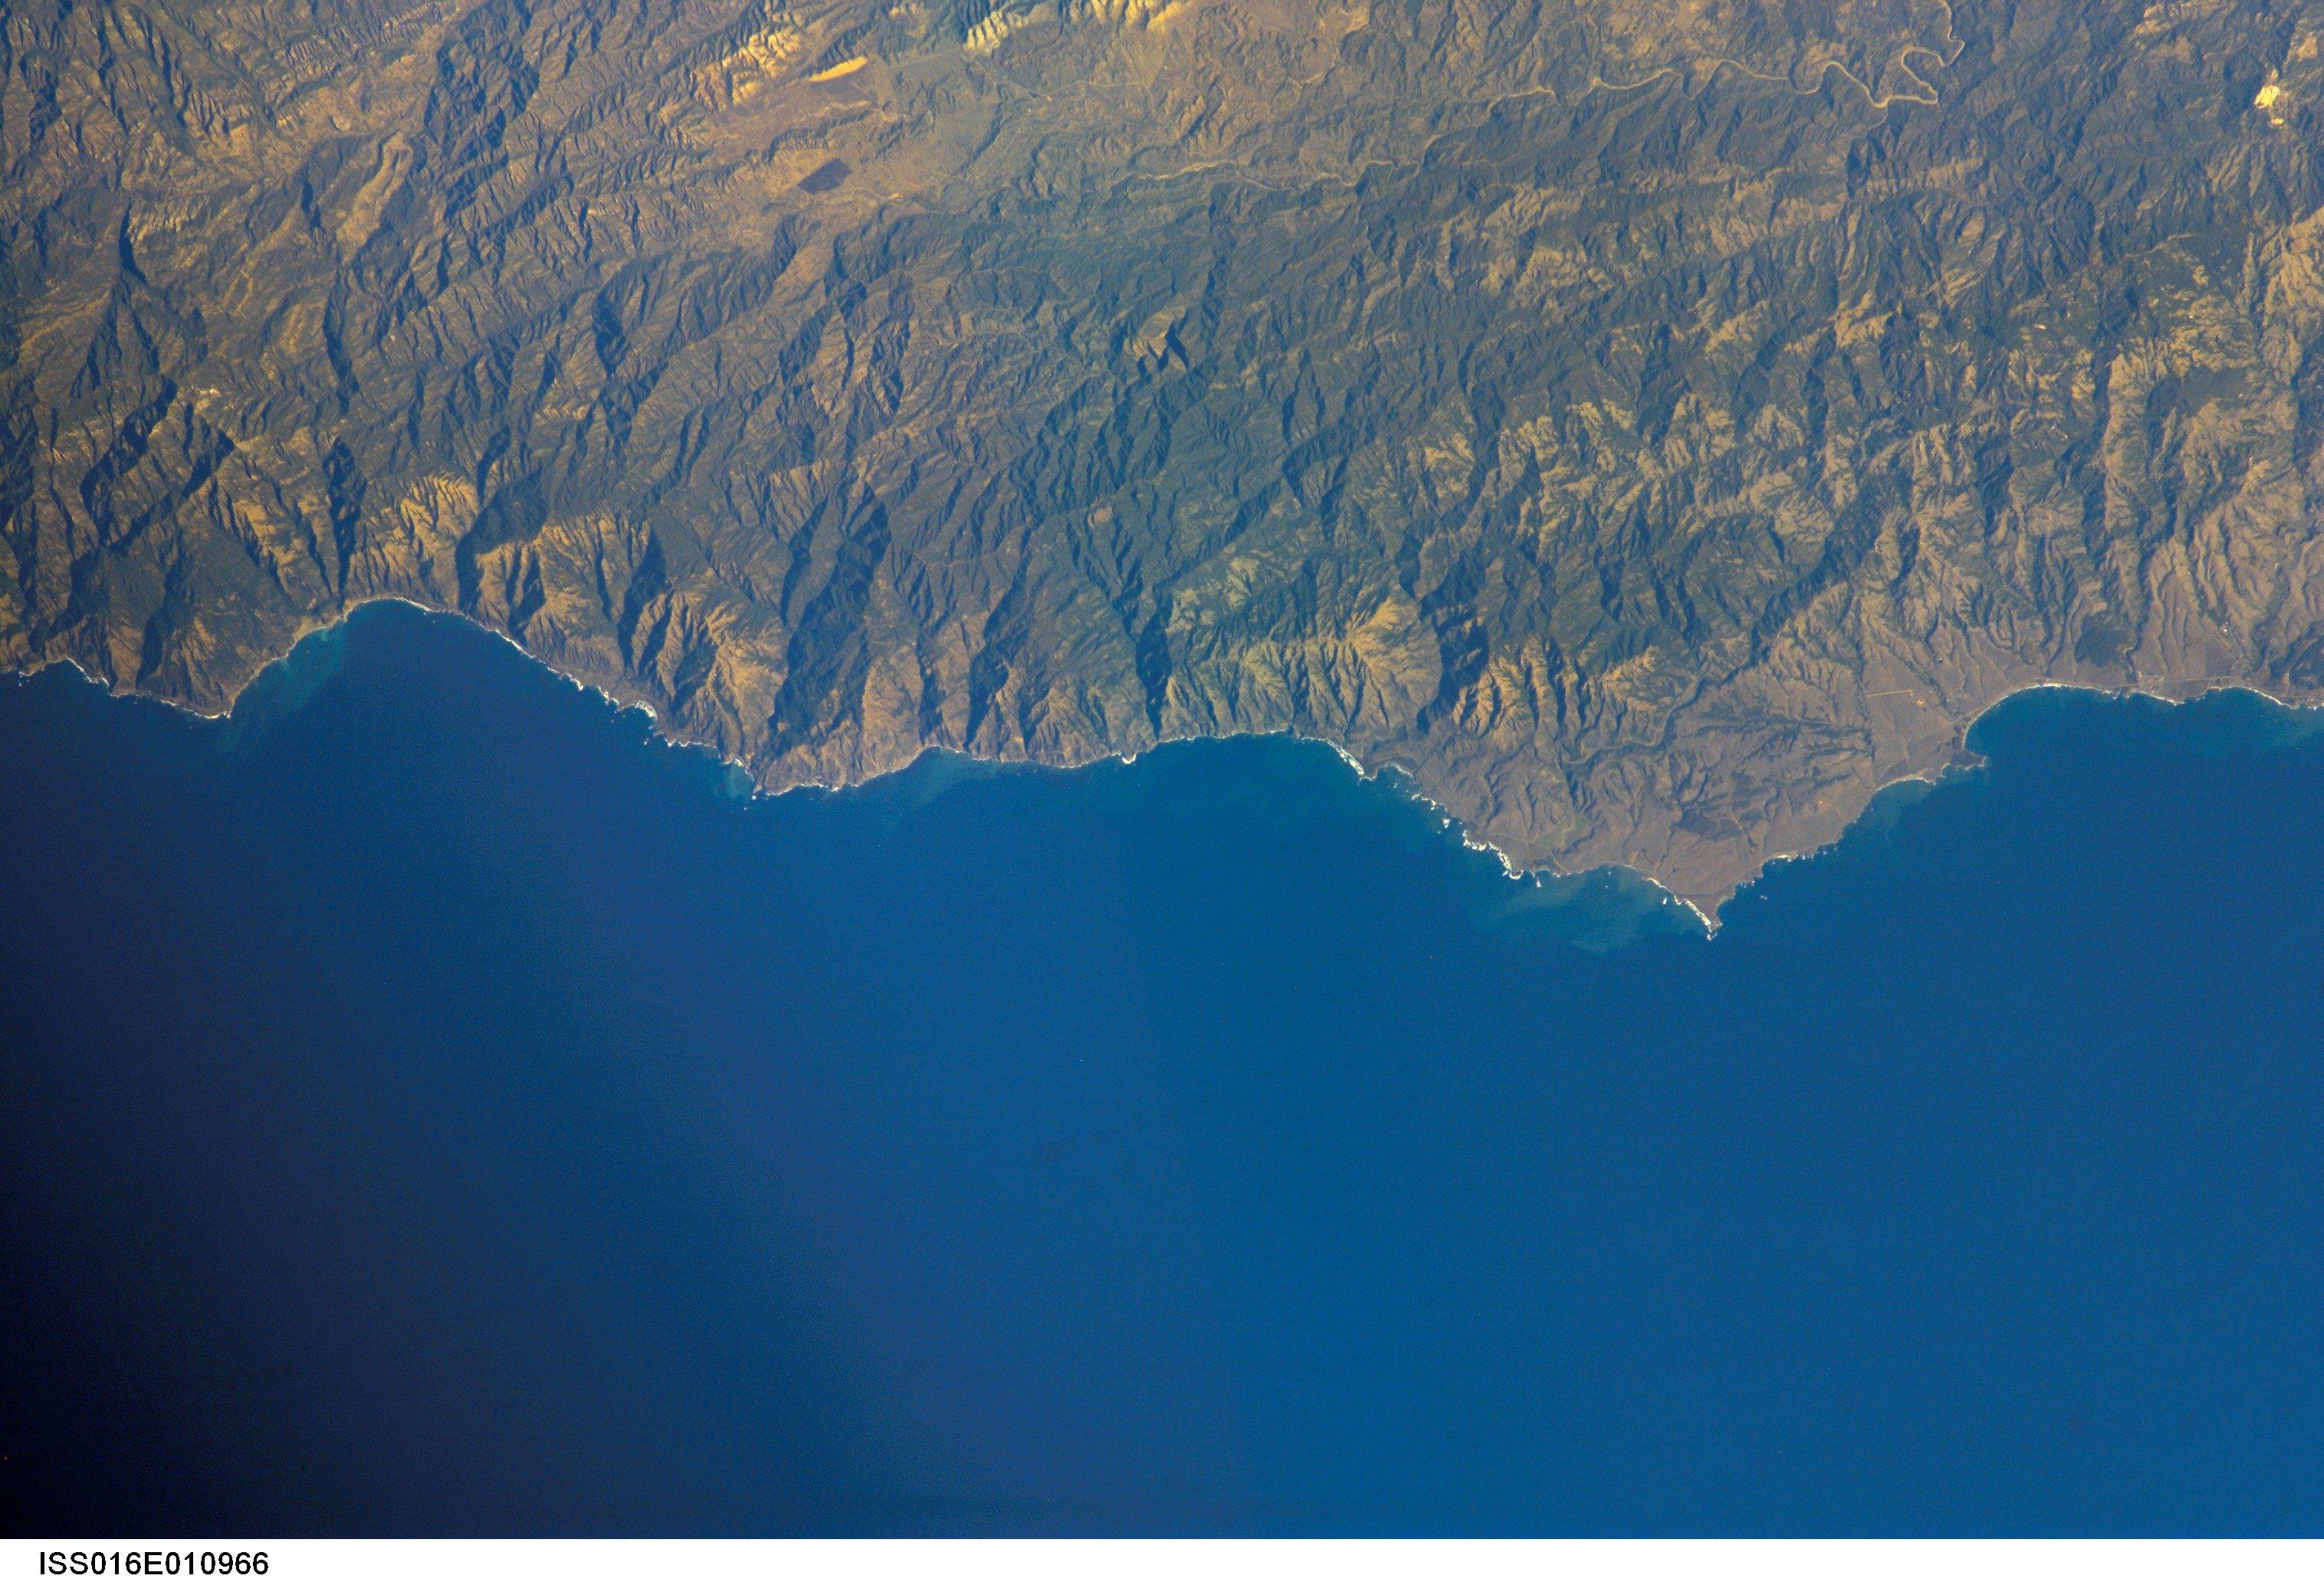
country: USA-CALIFORNIA
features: COAST, SANTA LUCIA RA., FOR.
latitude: 36.0
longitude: -121.5
